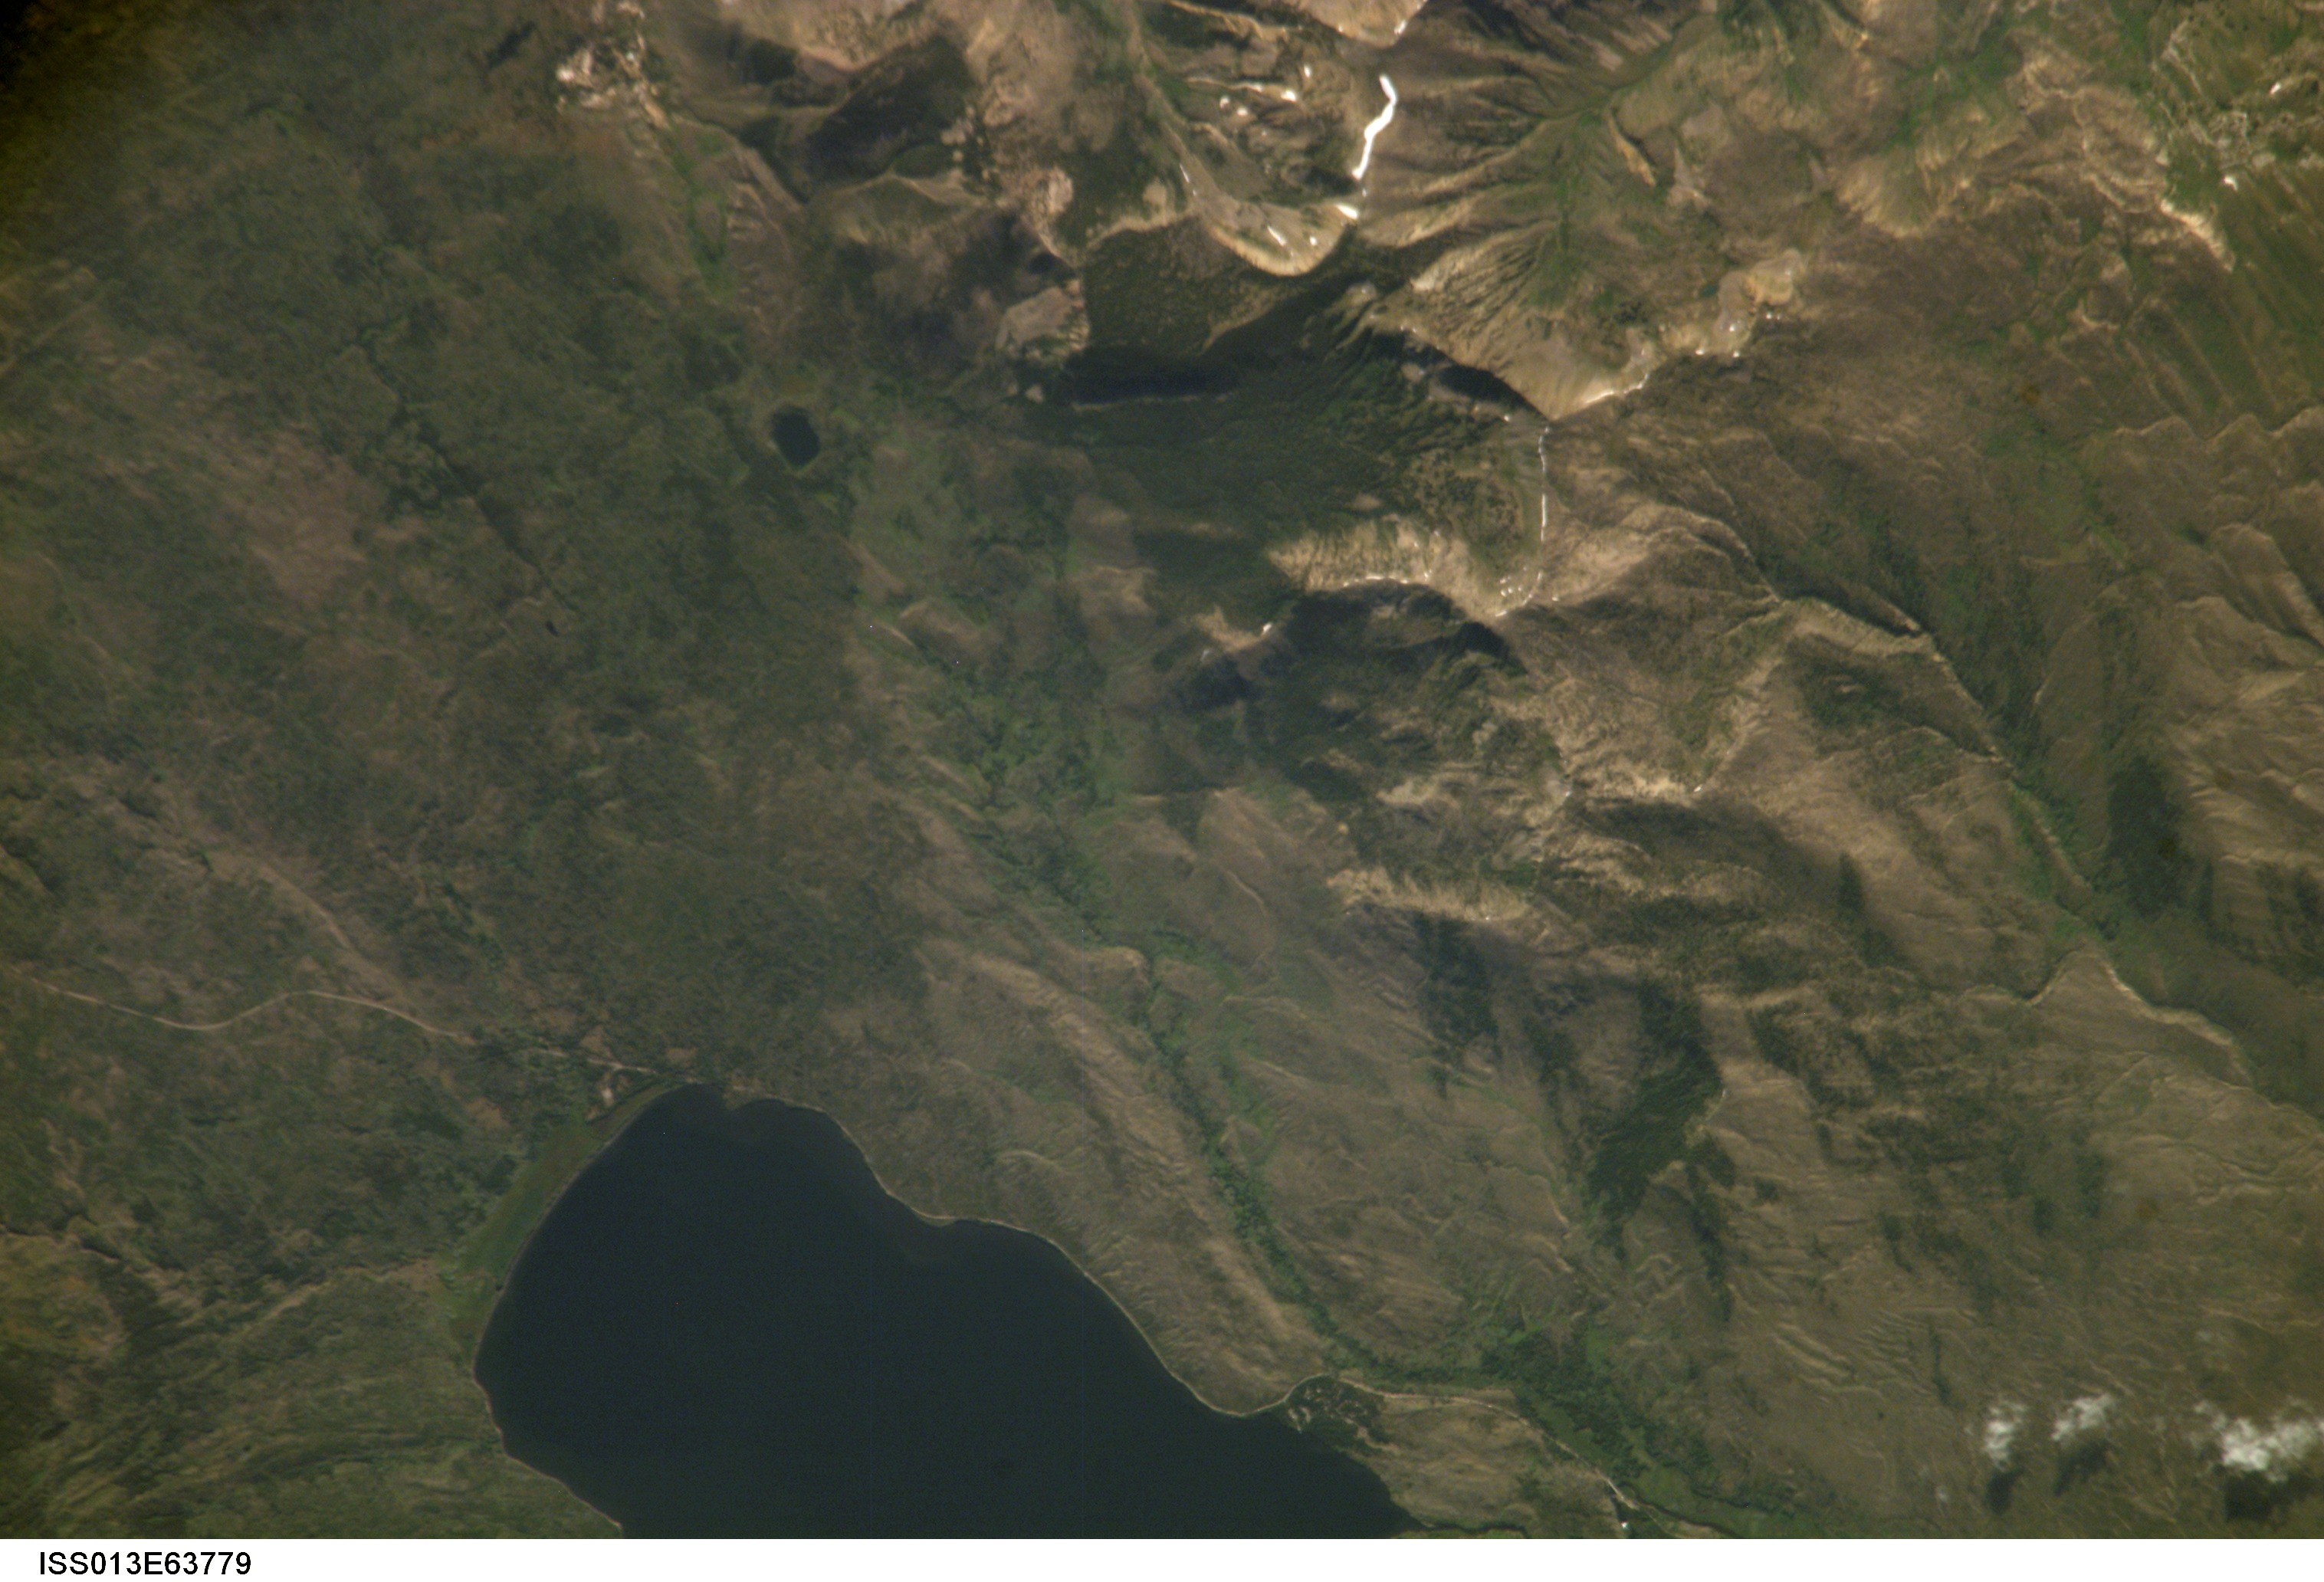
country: USA-WYOMING
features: LEWIS LAKE, ASTER LAKE
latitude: 44.3
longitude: -110.5
